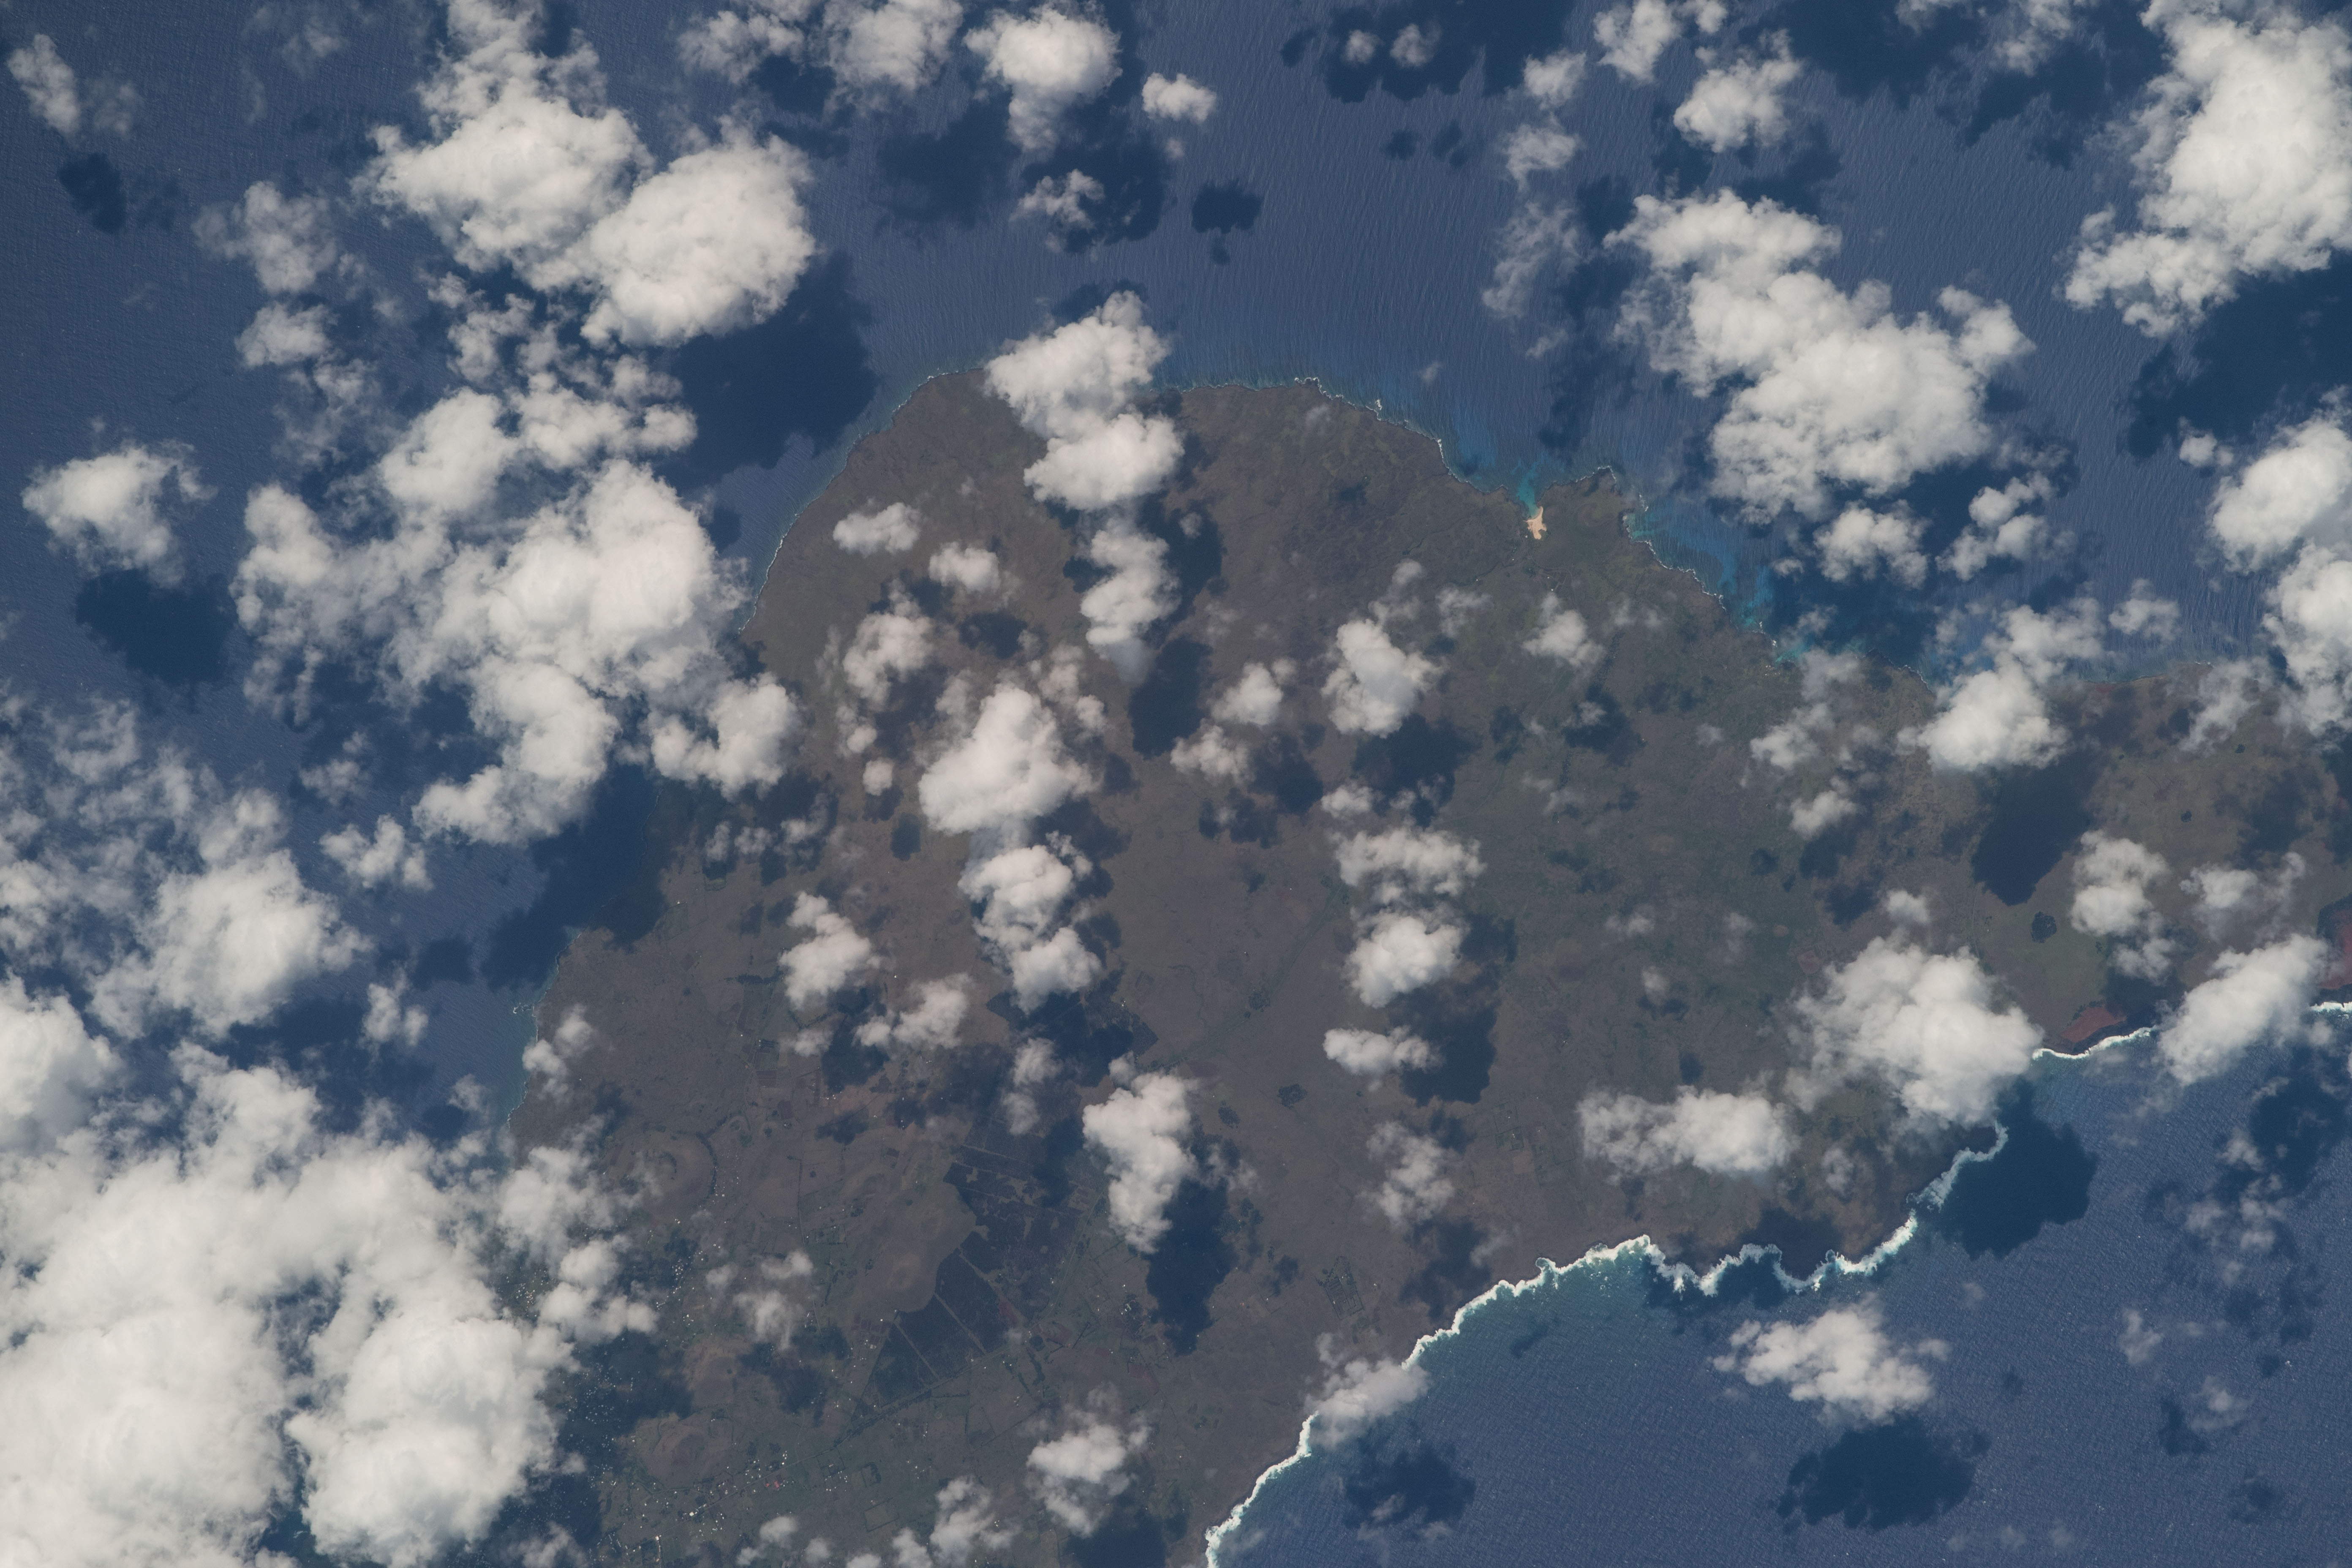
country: PACIFIC OCEAN I(S).
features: HANGA ROA, ANAKENA, VOLCANO POKE, AHU TONGARIKI
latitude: -27.1
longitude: -109.3
